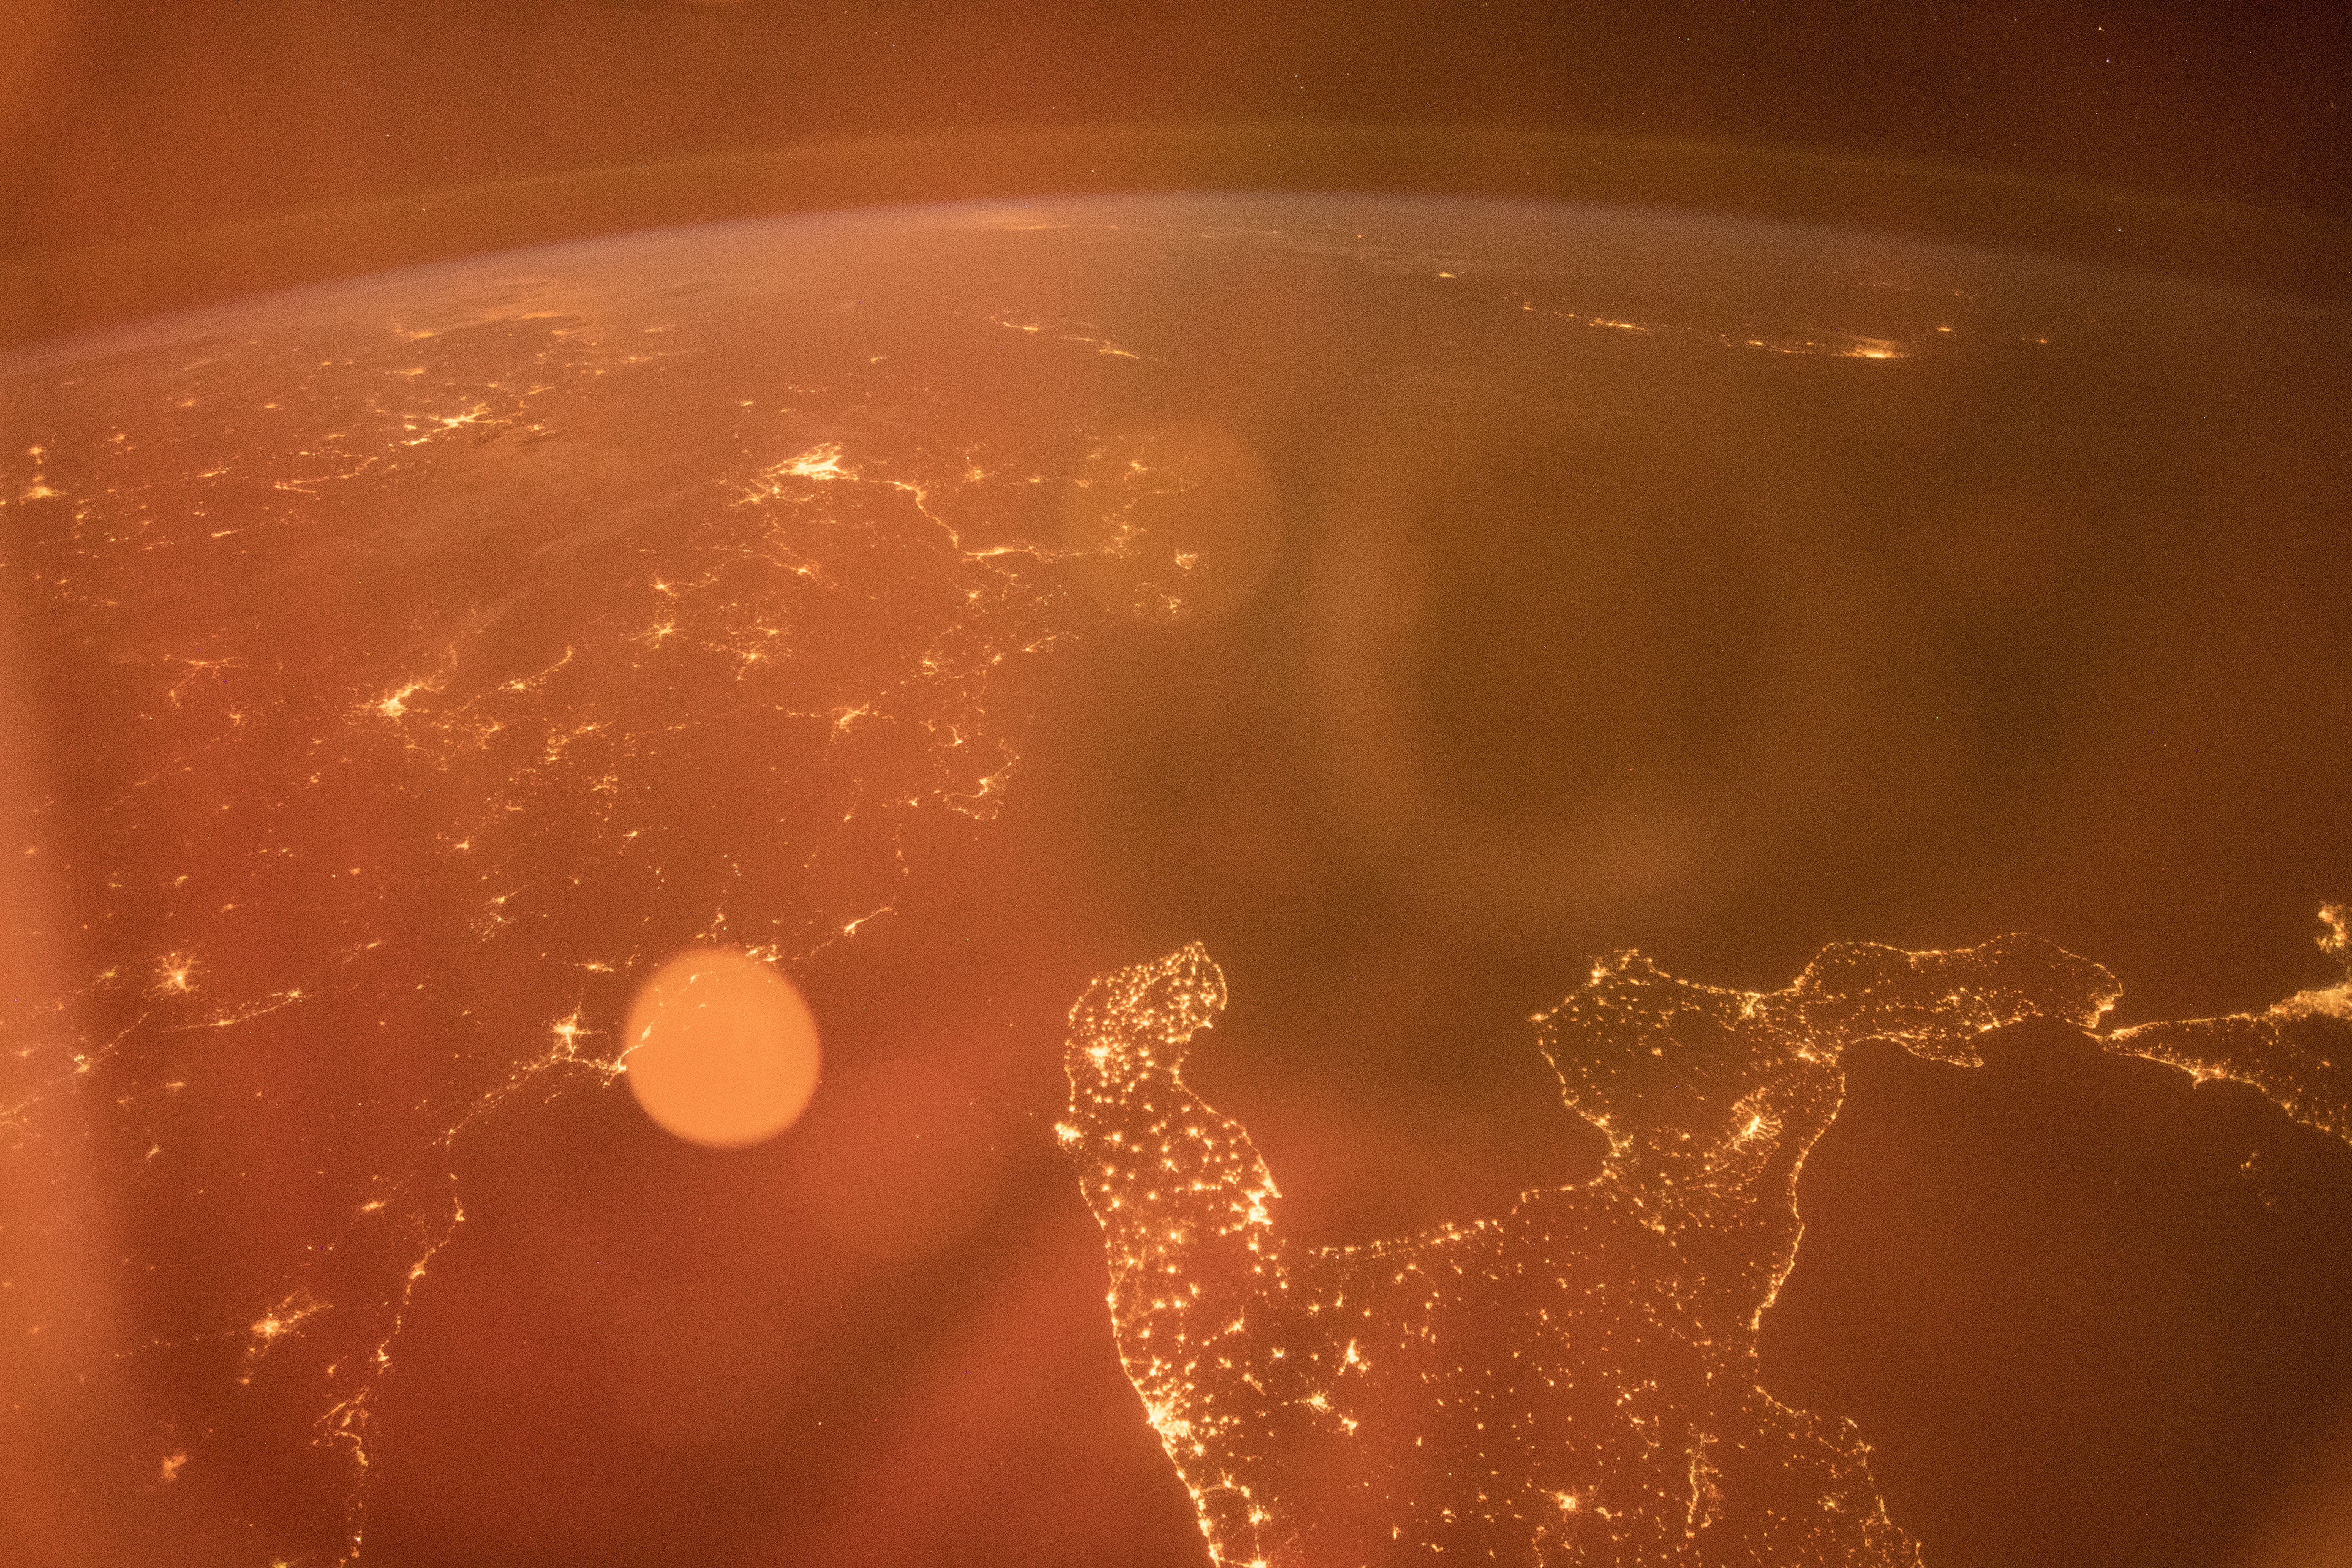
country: GREECE
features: IONIAN SEA, ADRIATIC SEA, LECCE, ANTIPAXOI, PREVEZA, MEDITERRANEAN SEA, NIGHT, EARTH LIMB
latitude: 39.1
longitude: 19.0
